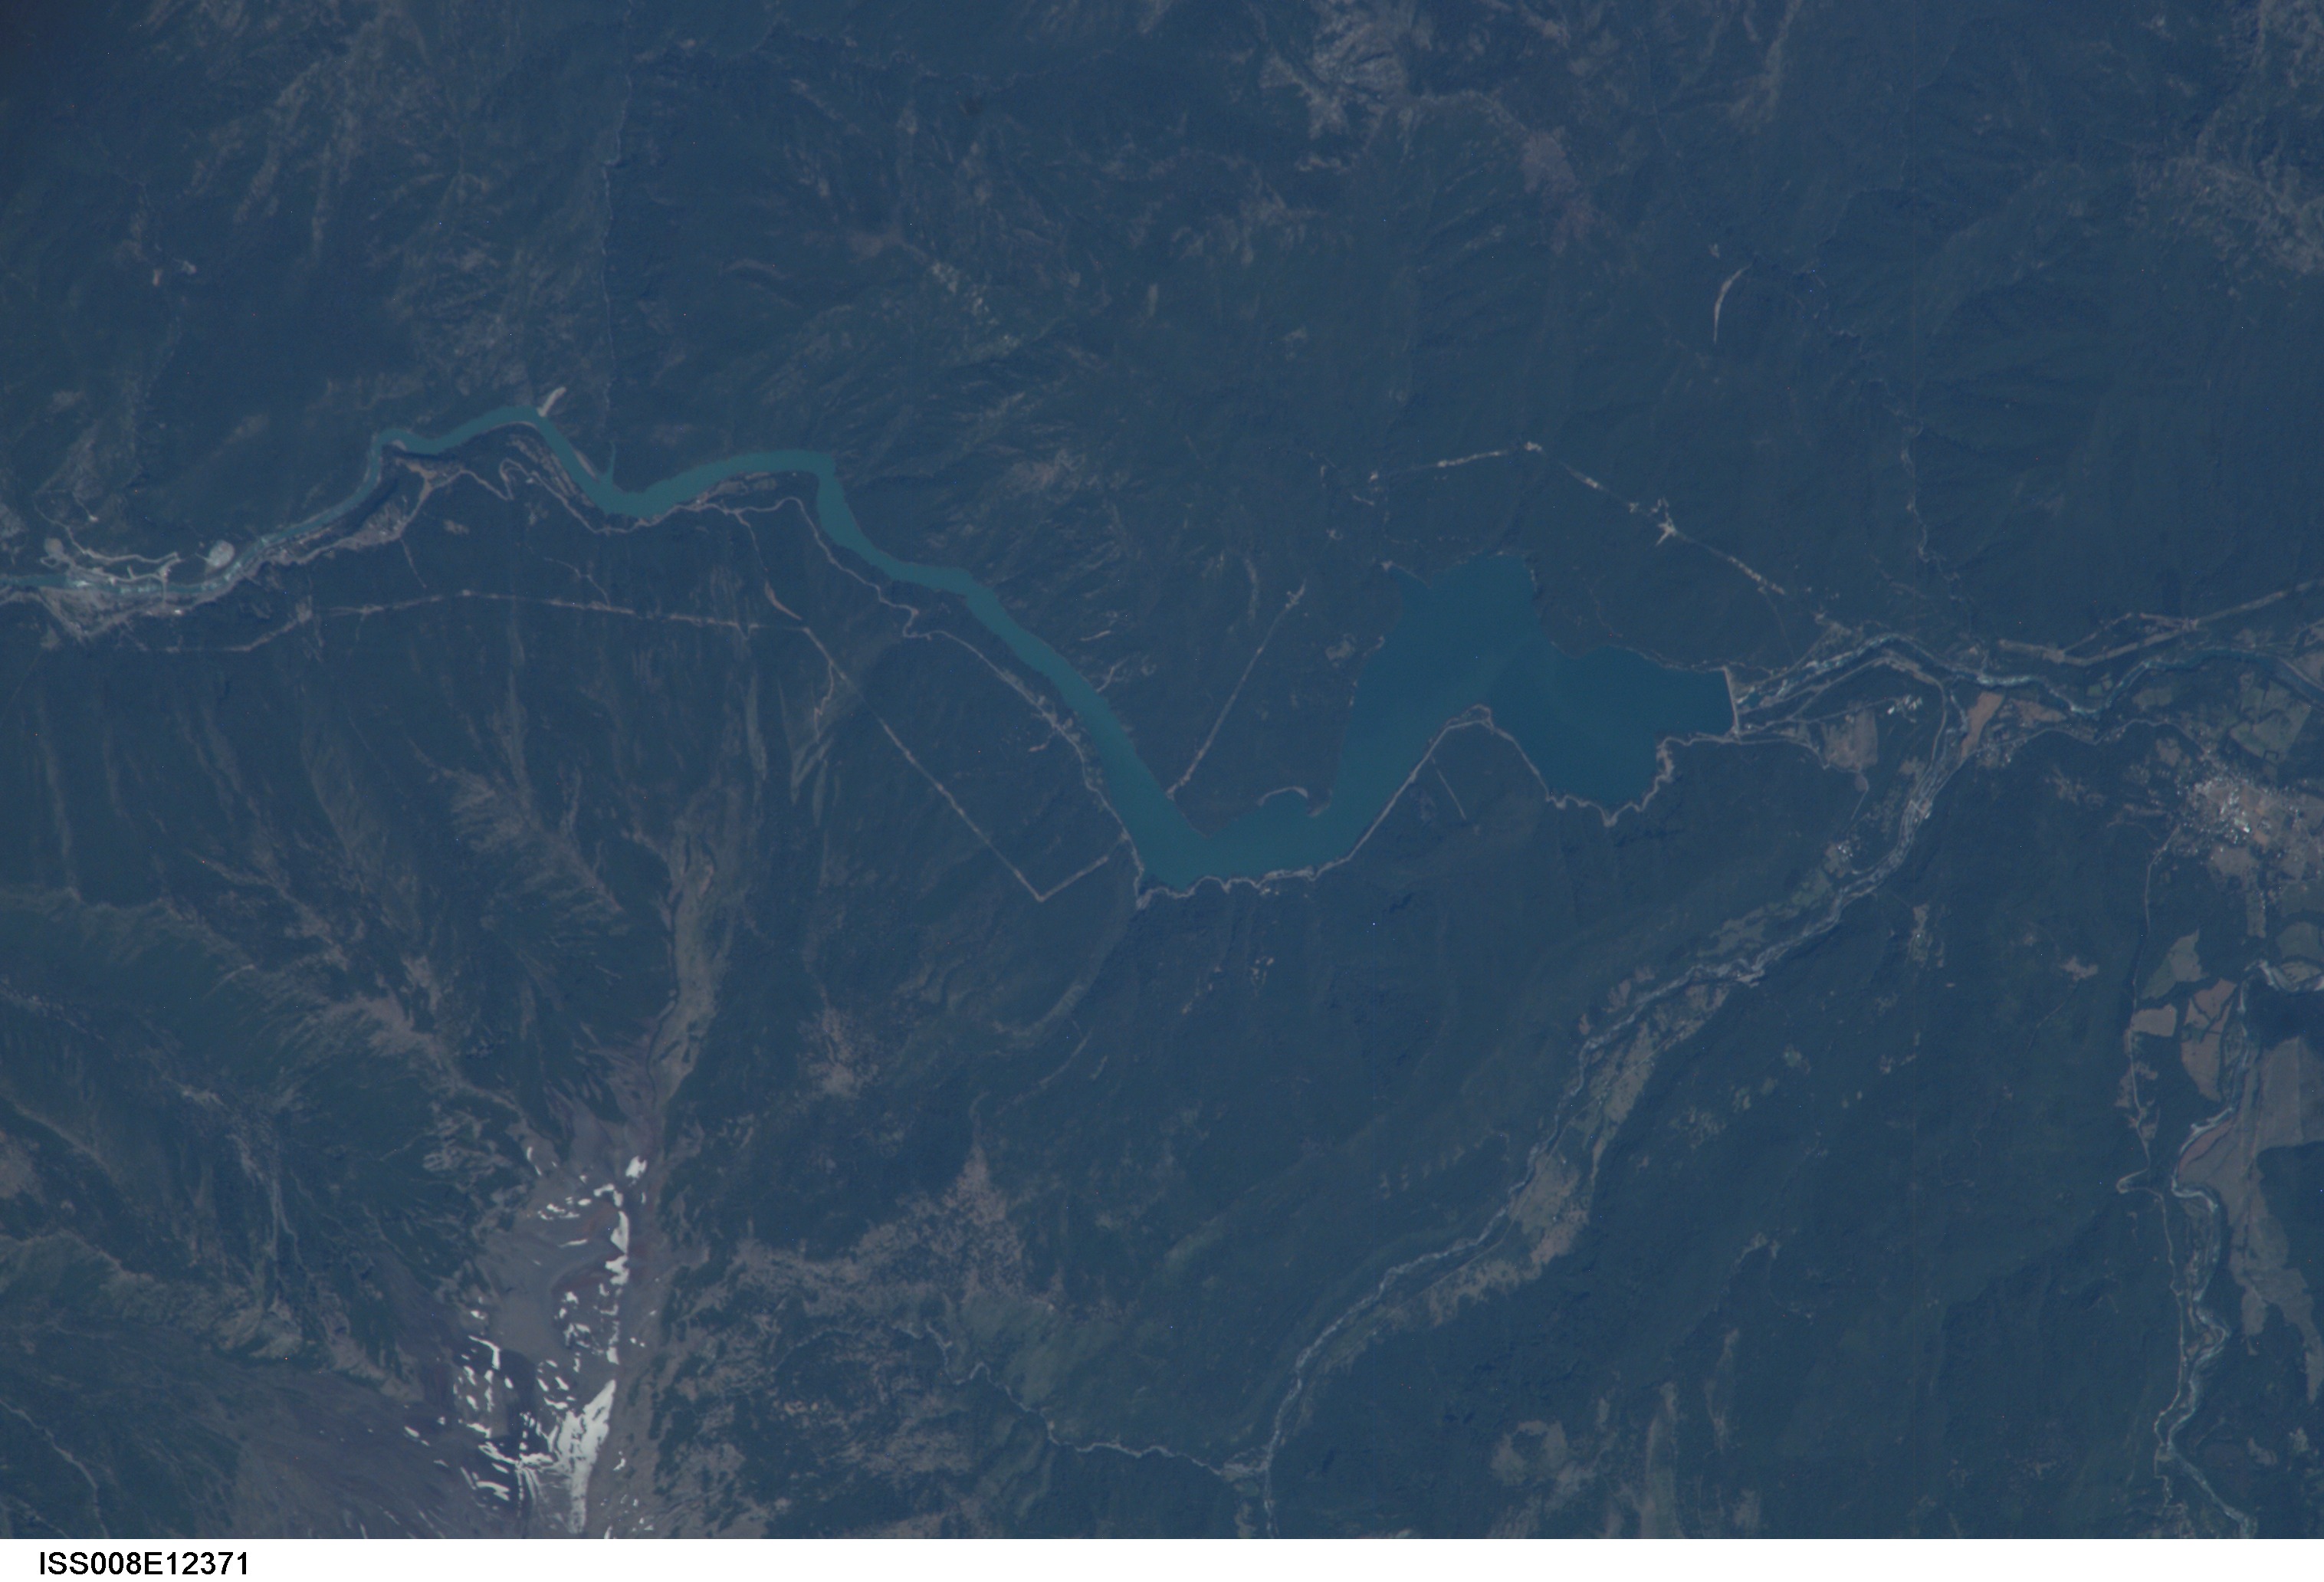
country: CHILE
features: RIO BIOBIO, PANGUE DAM, RESERVOIR
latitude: -38.0
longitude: -71.5
